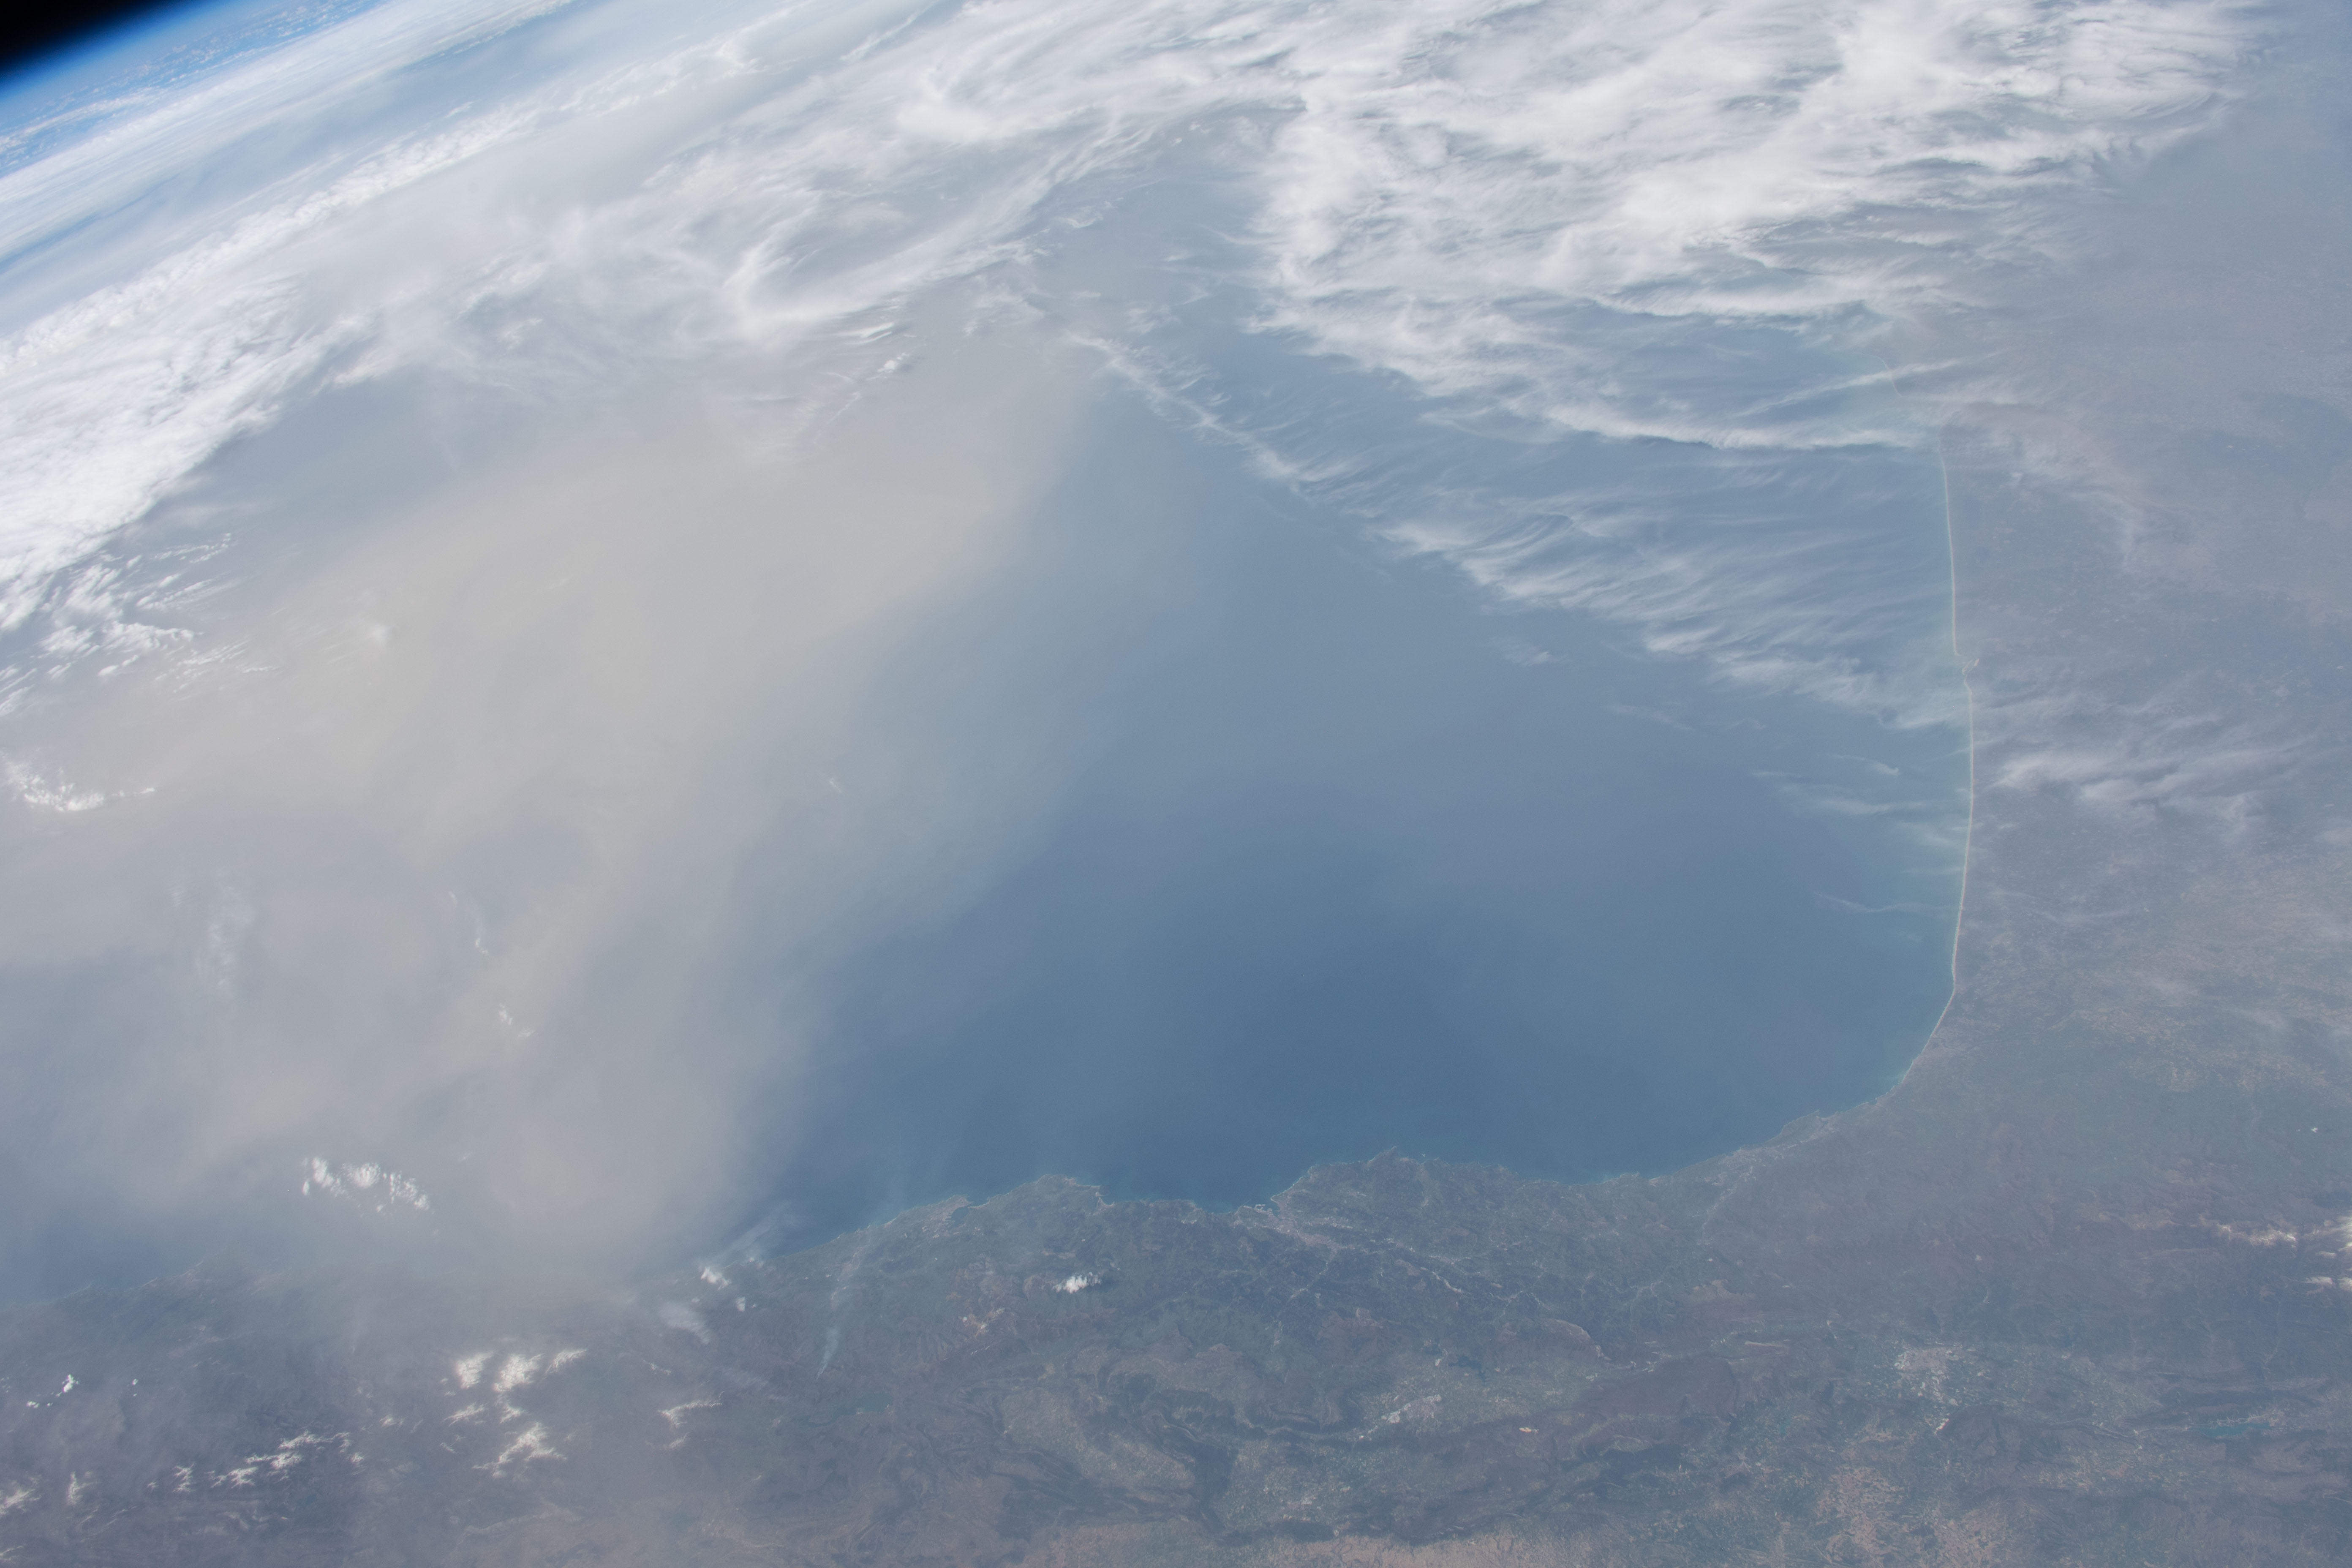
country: SPAIN
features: BAY OF BISCAY
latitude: 44.0
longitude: -3.0
